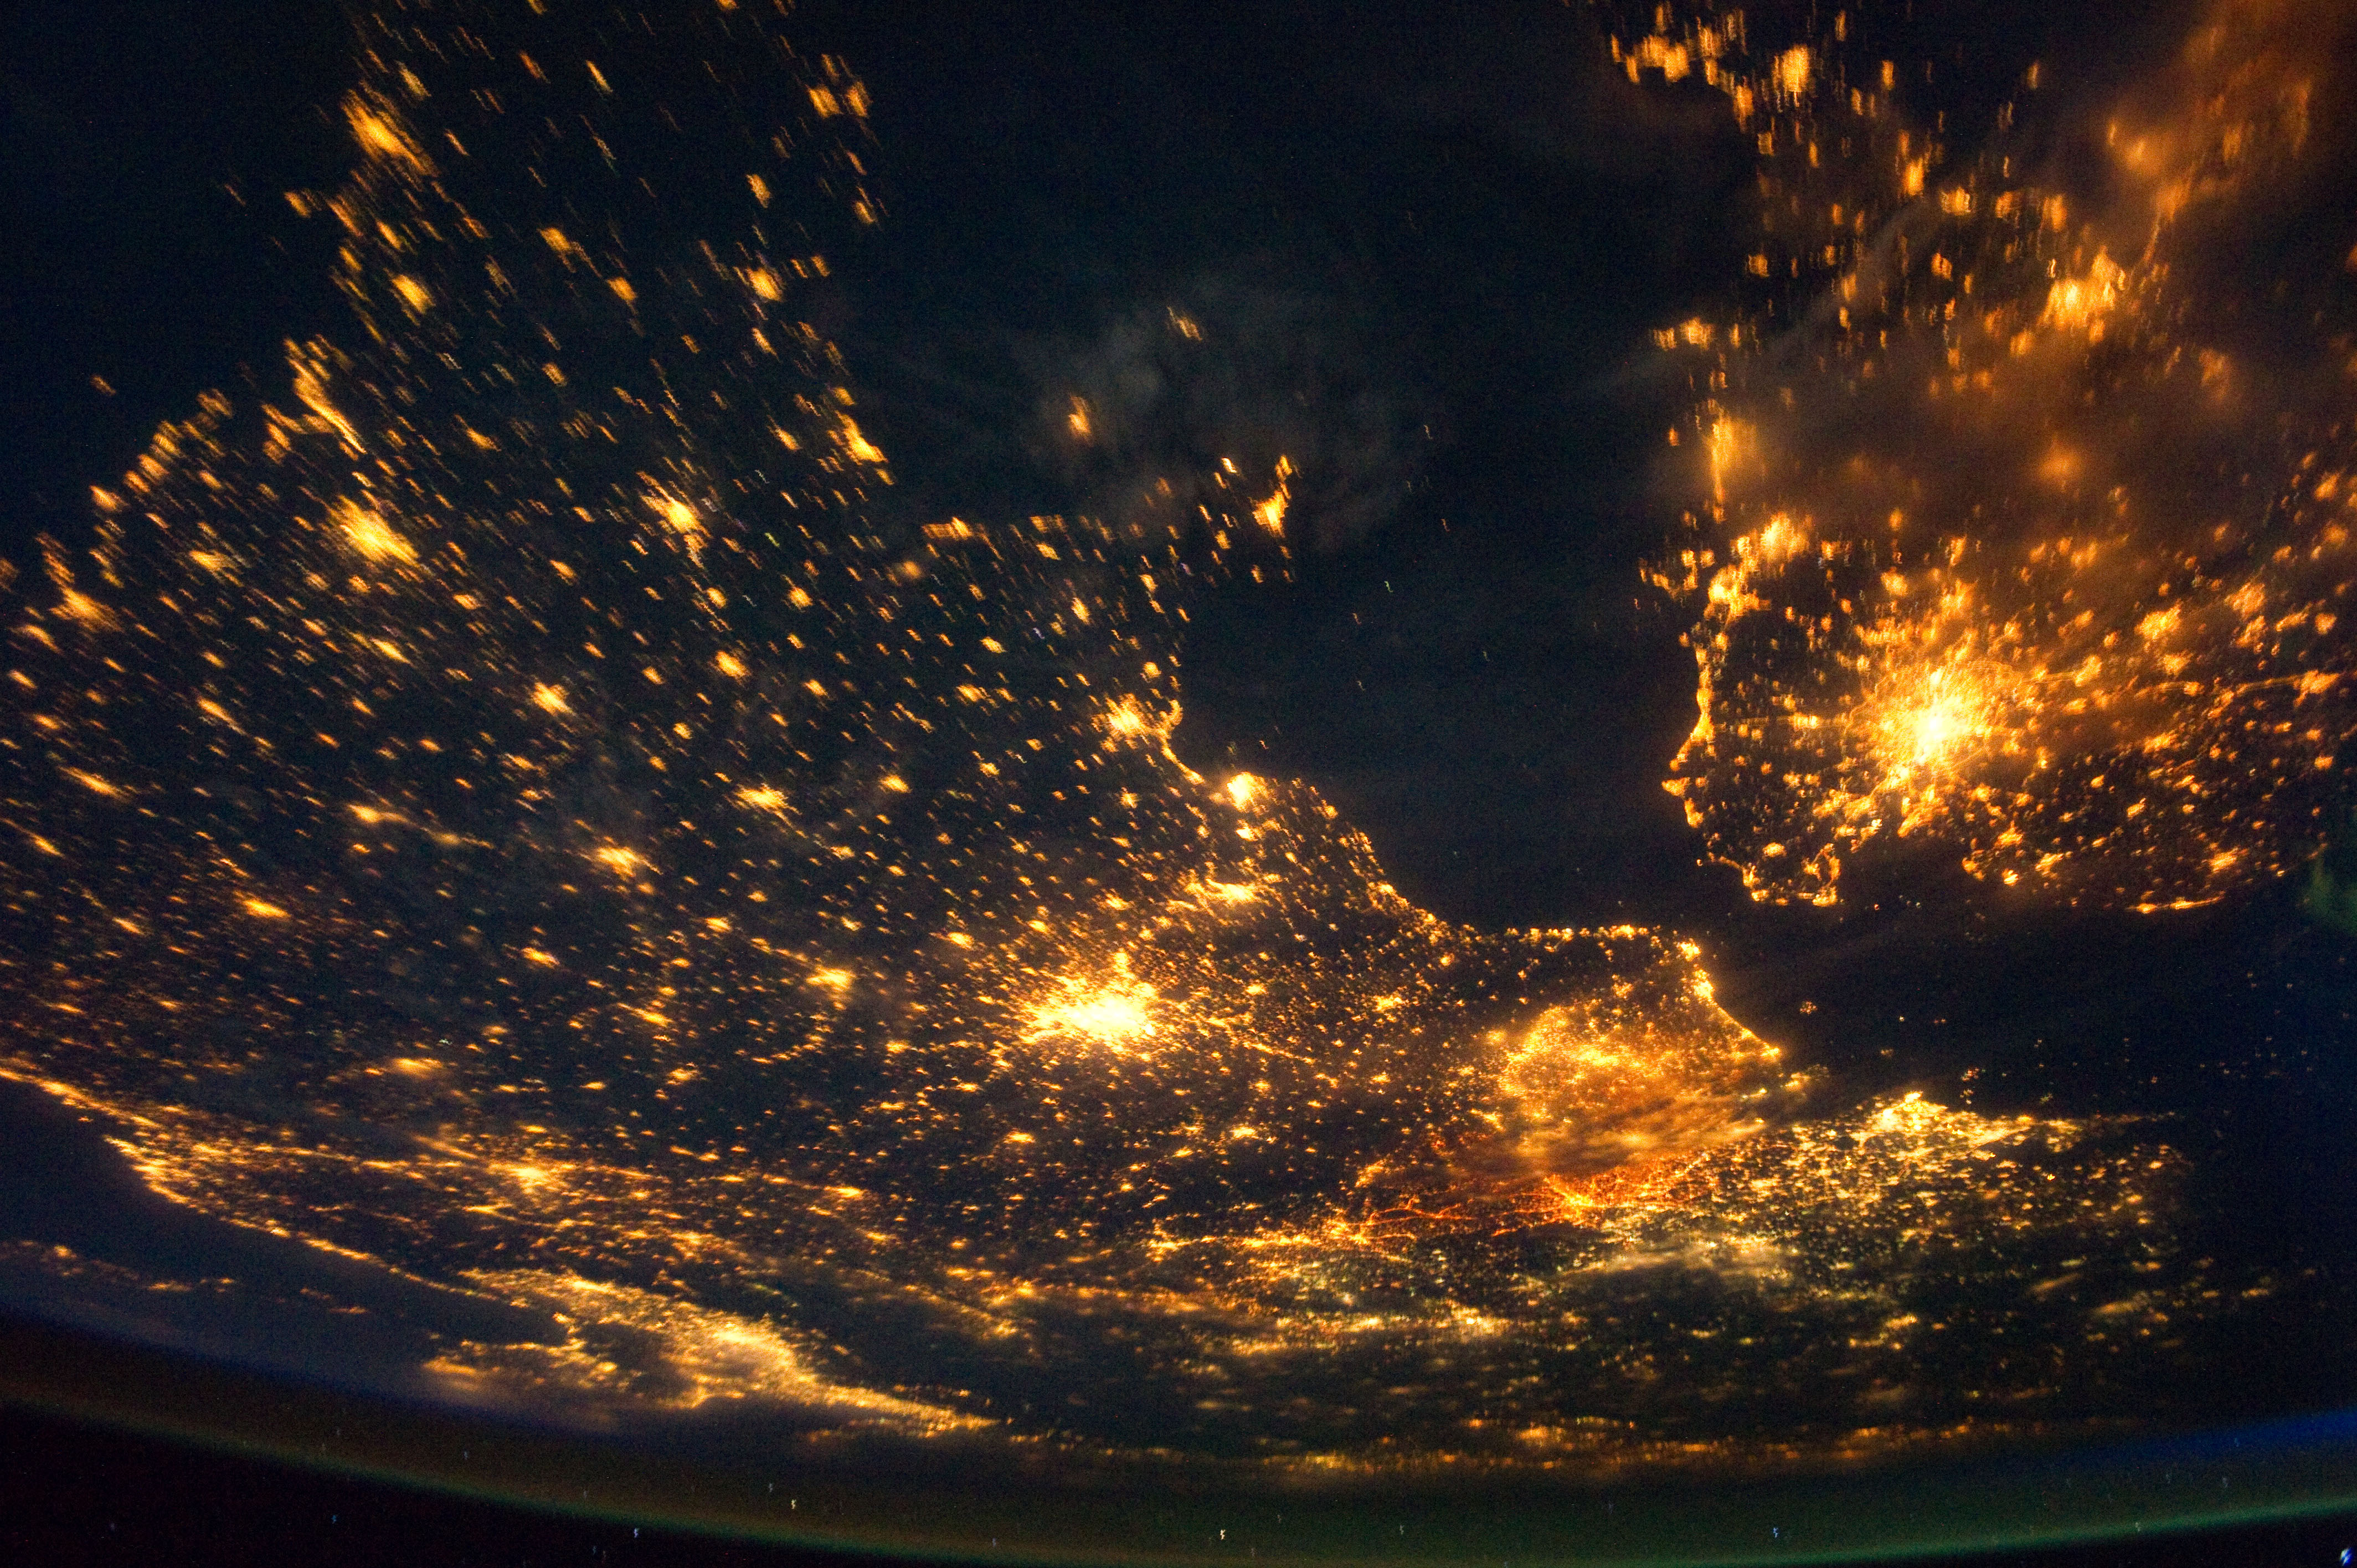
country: FRANCE
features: PAN- NW. EUROPE AT NIGHT, LONDON, AIRGLOW, PARIS, AMSTERDAM
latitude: 49.5
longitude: 0.0
